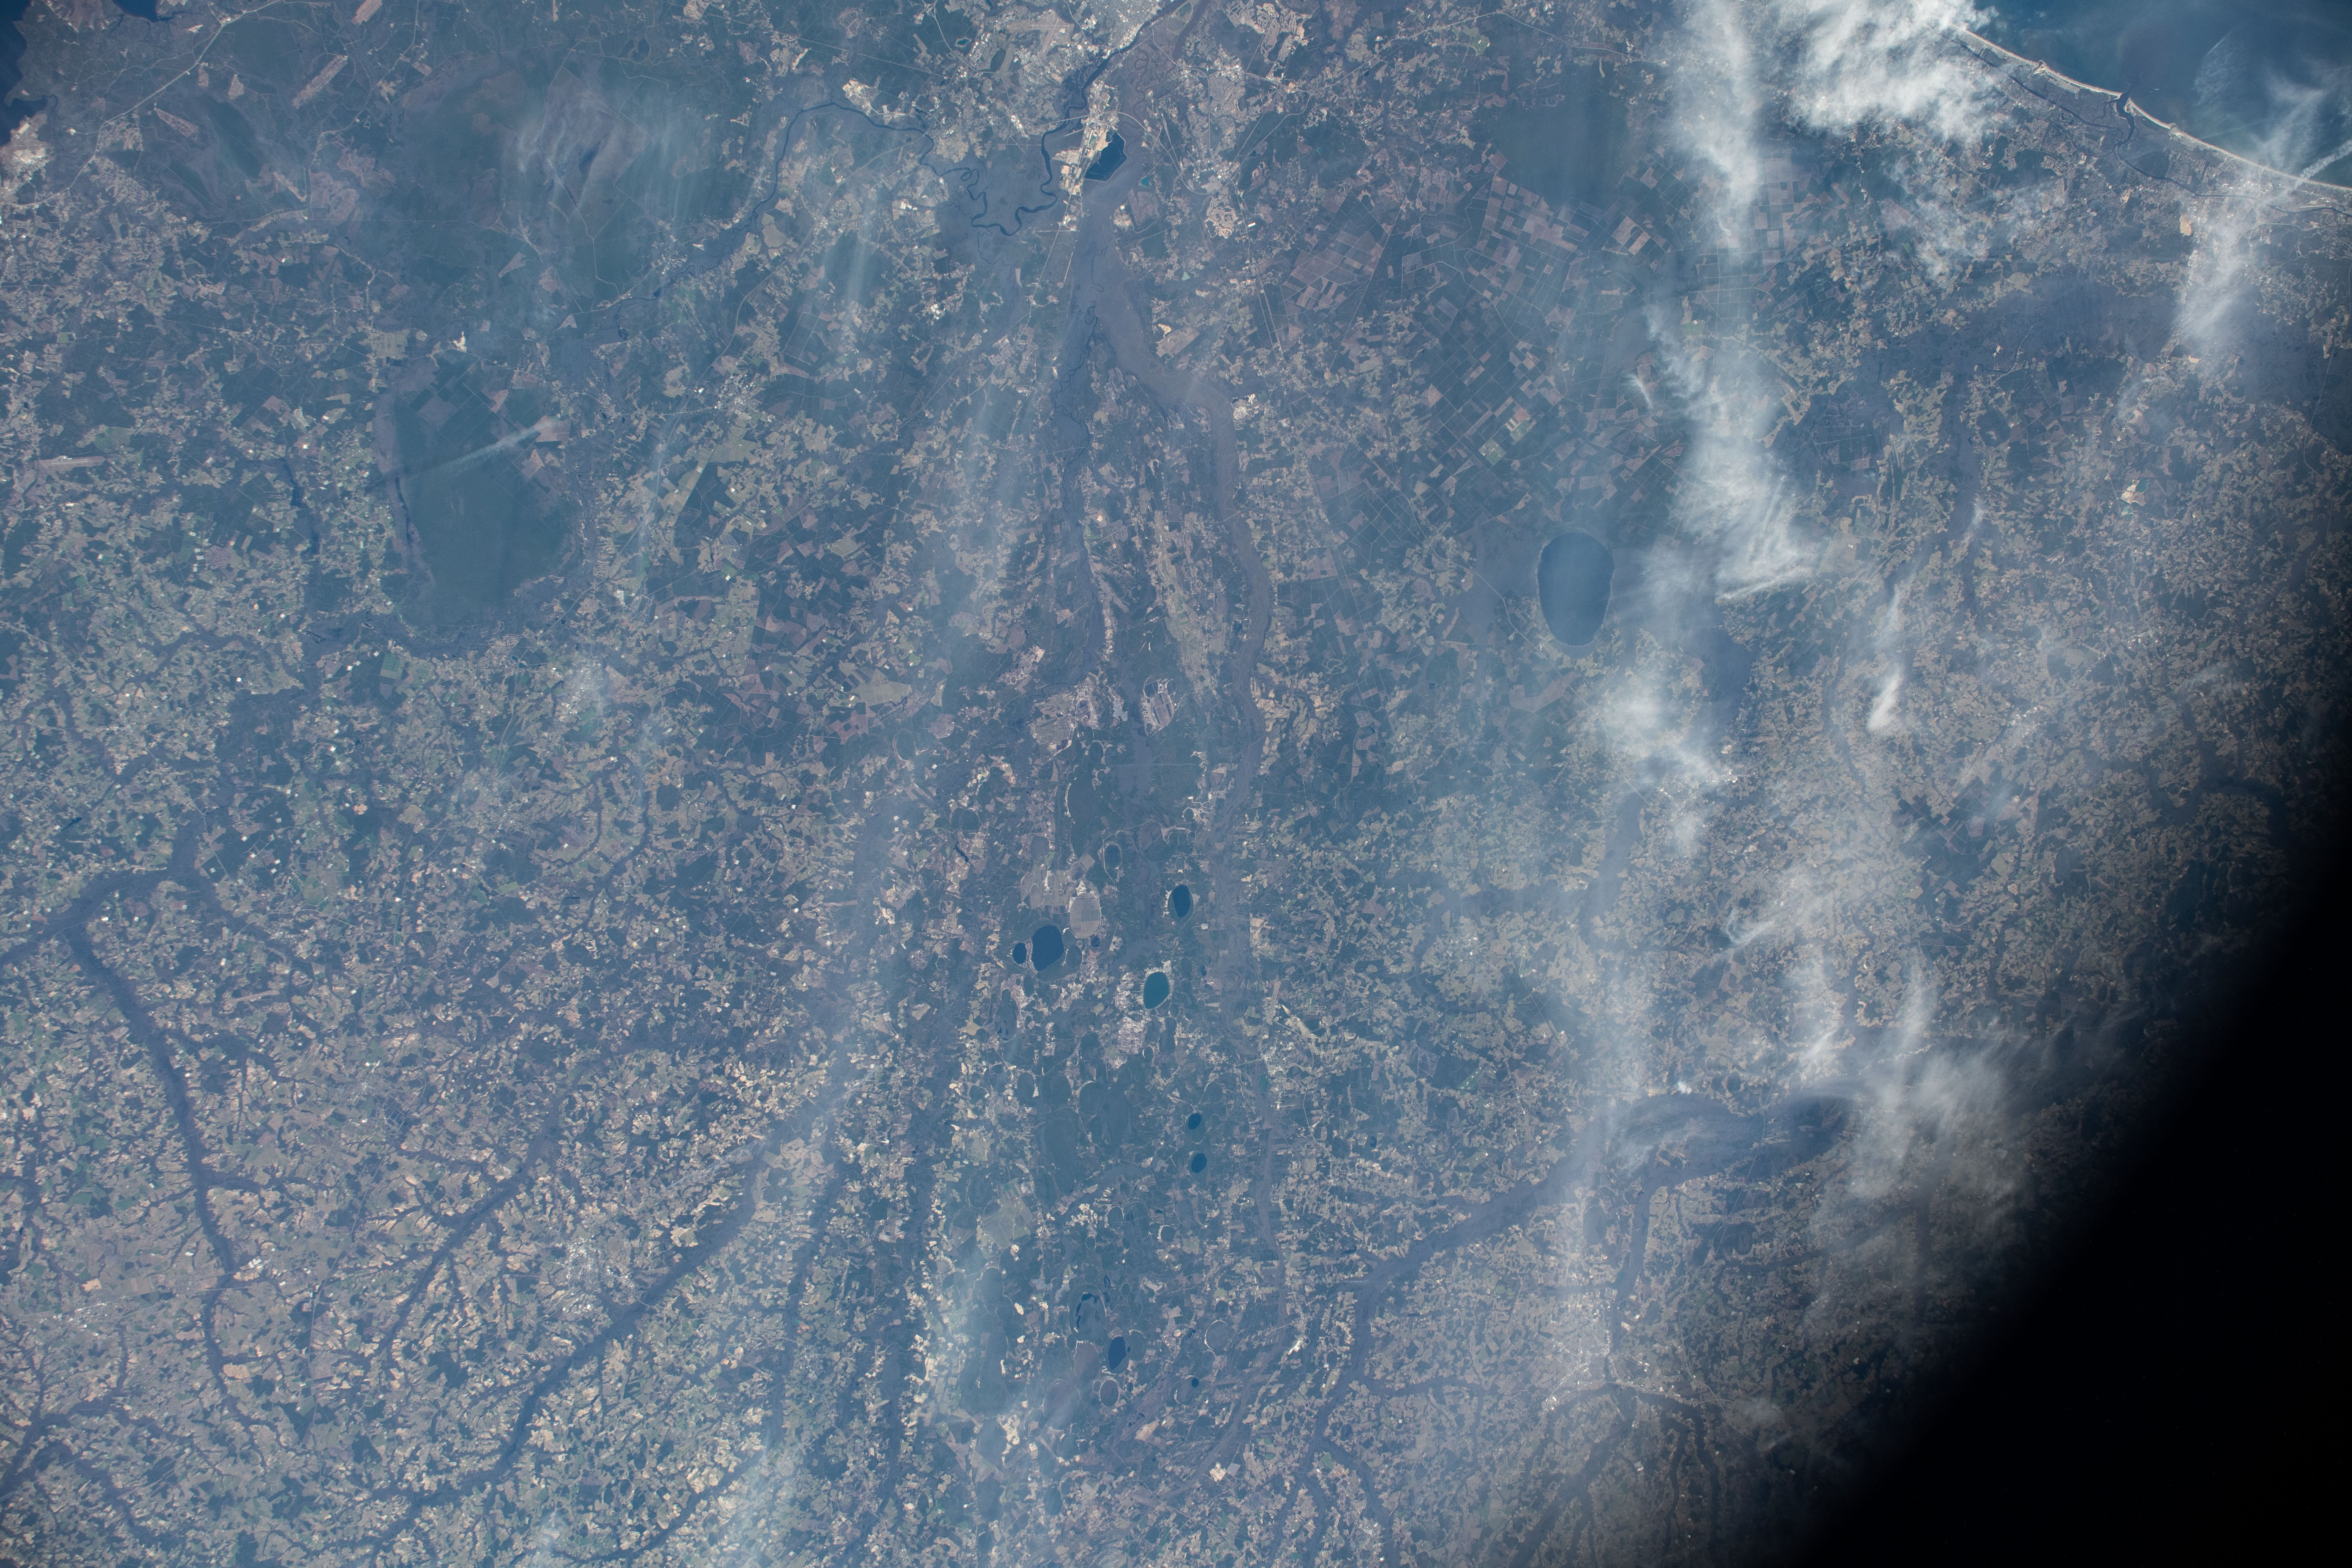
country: USA-NORTH CAROLINA
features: CAPE FEAR RIVER, WILMINGTON, ROAN ISLAND, ANGOLA BAY GAME LAND, LAKE WACCAMAW, LITTLE RIVER
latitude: 34.5
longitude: -78.4
